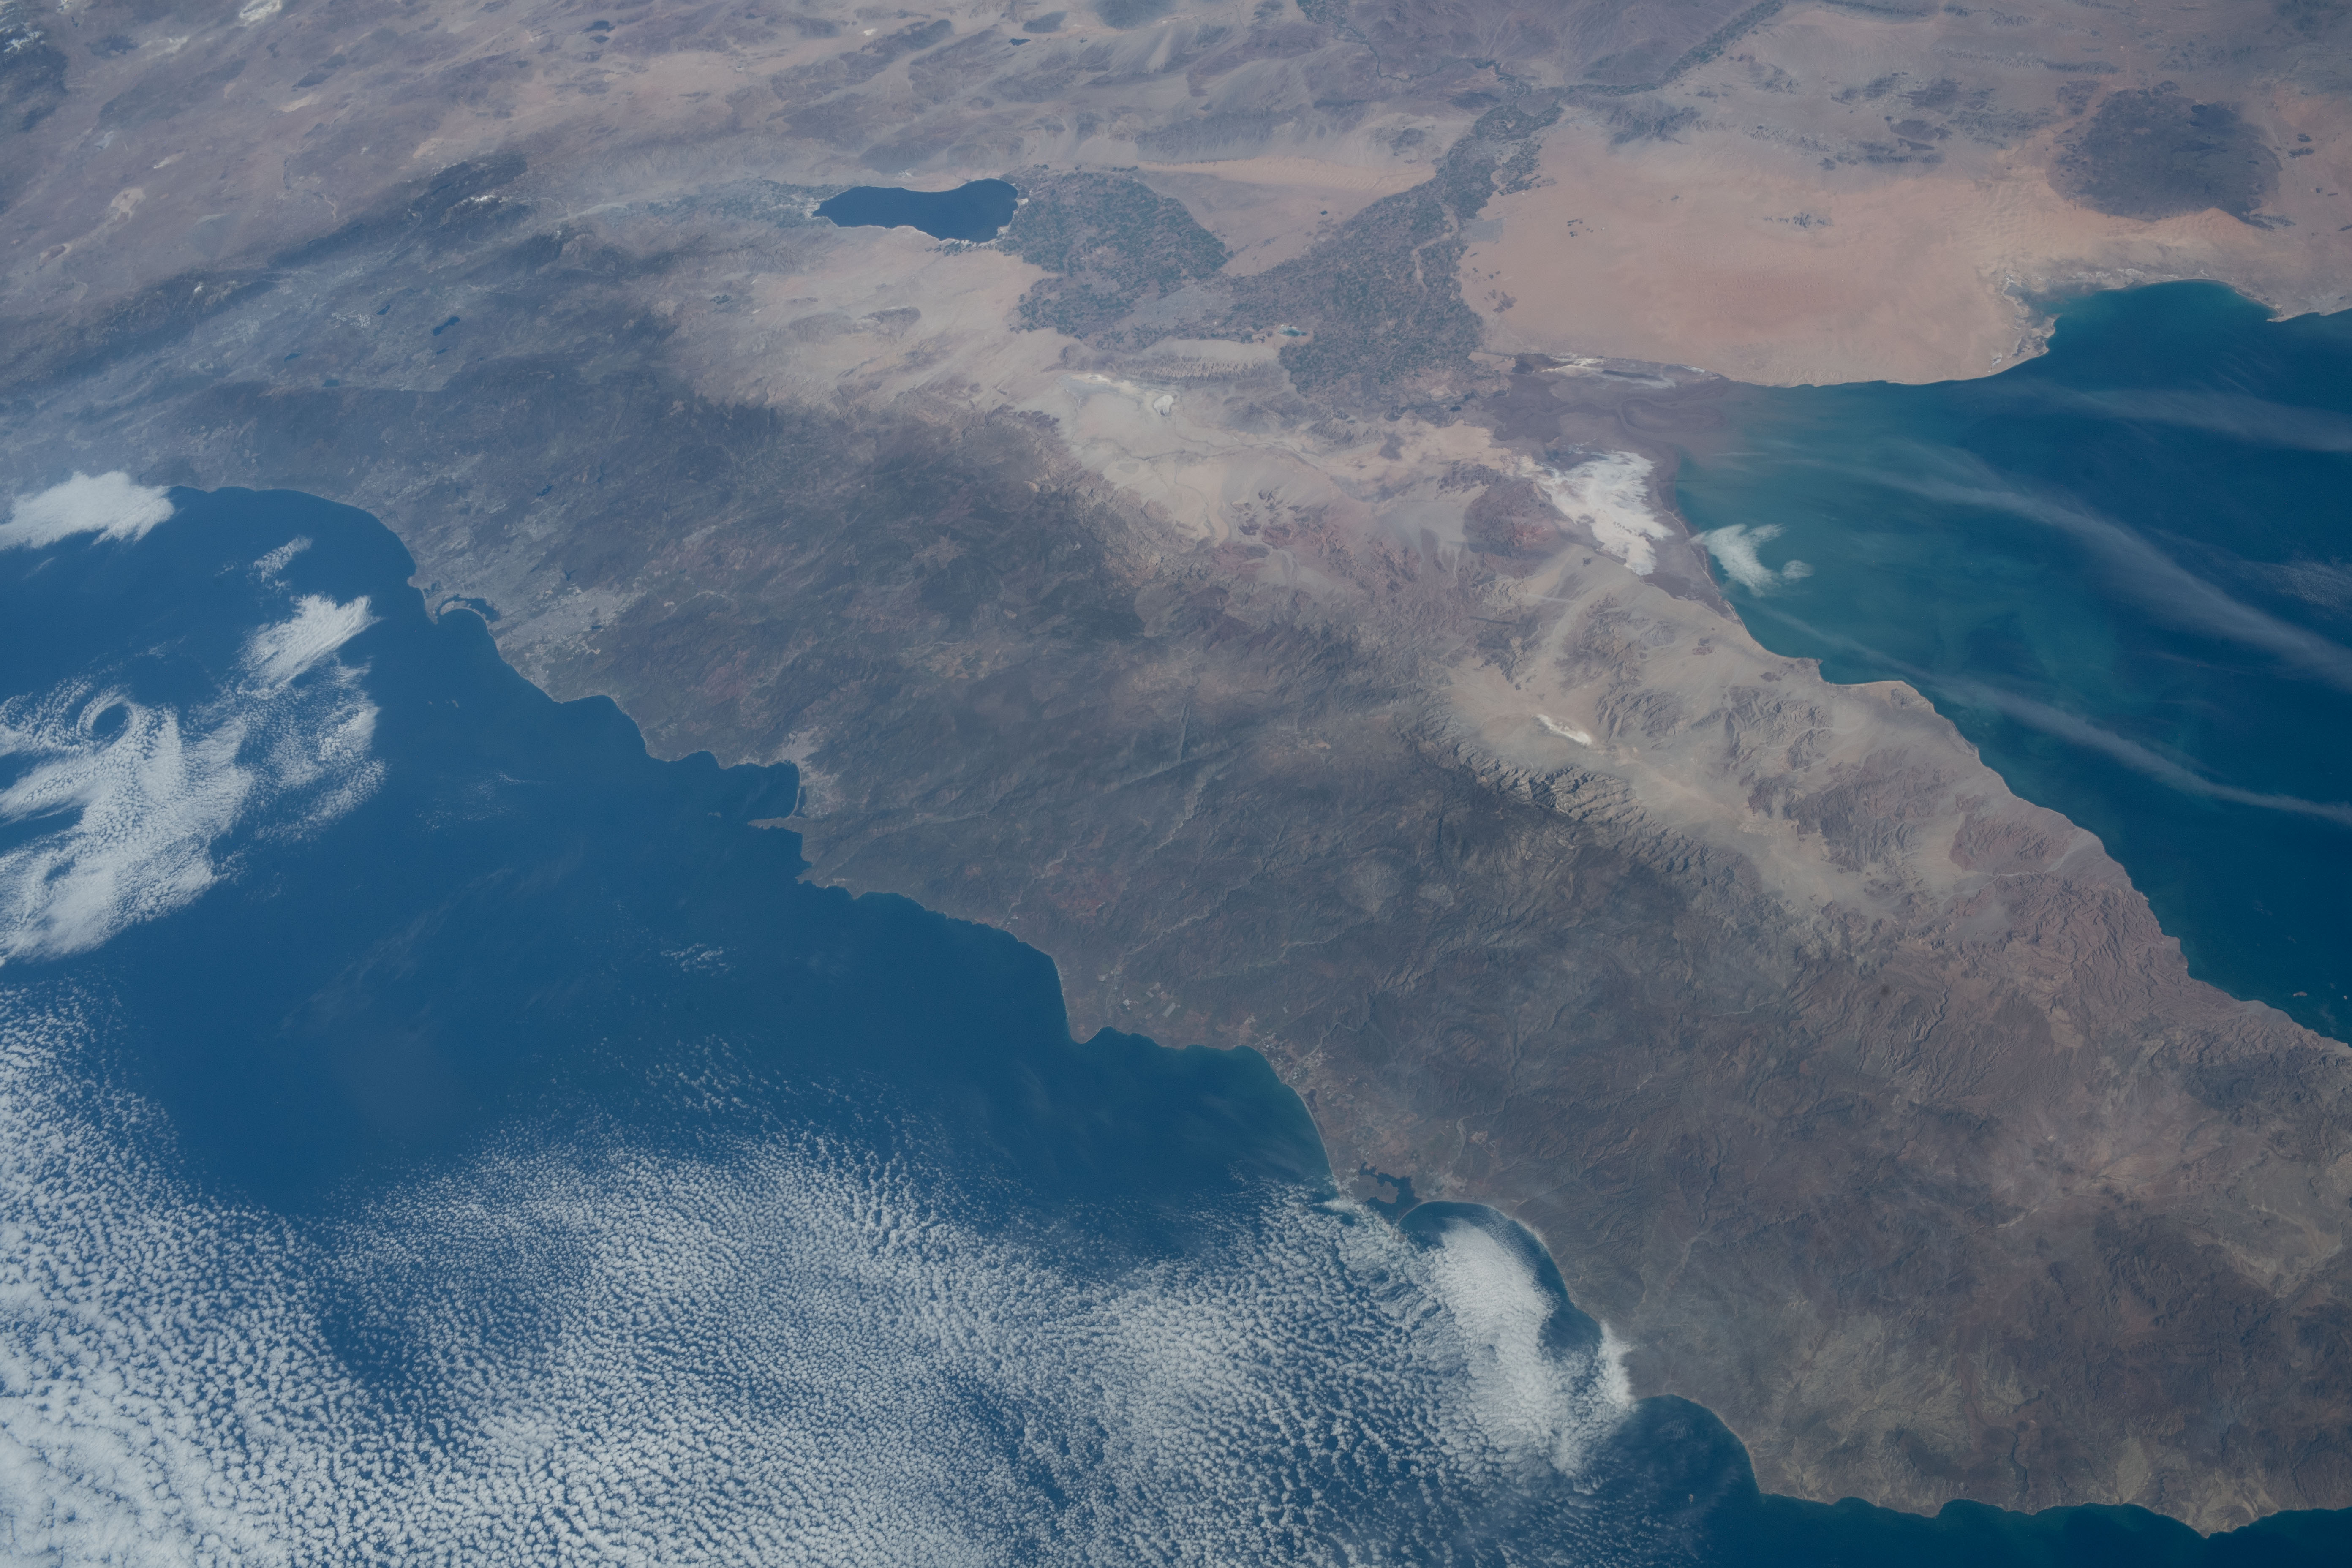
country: MEXICO
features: ALL SAINTS BAY, BAJA CALIFORNIA, SIERRA DE SAN PEDRO MARTIR
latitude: 31.5
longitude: -116.0
